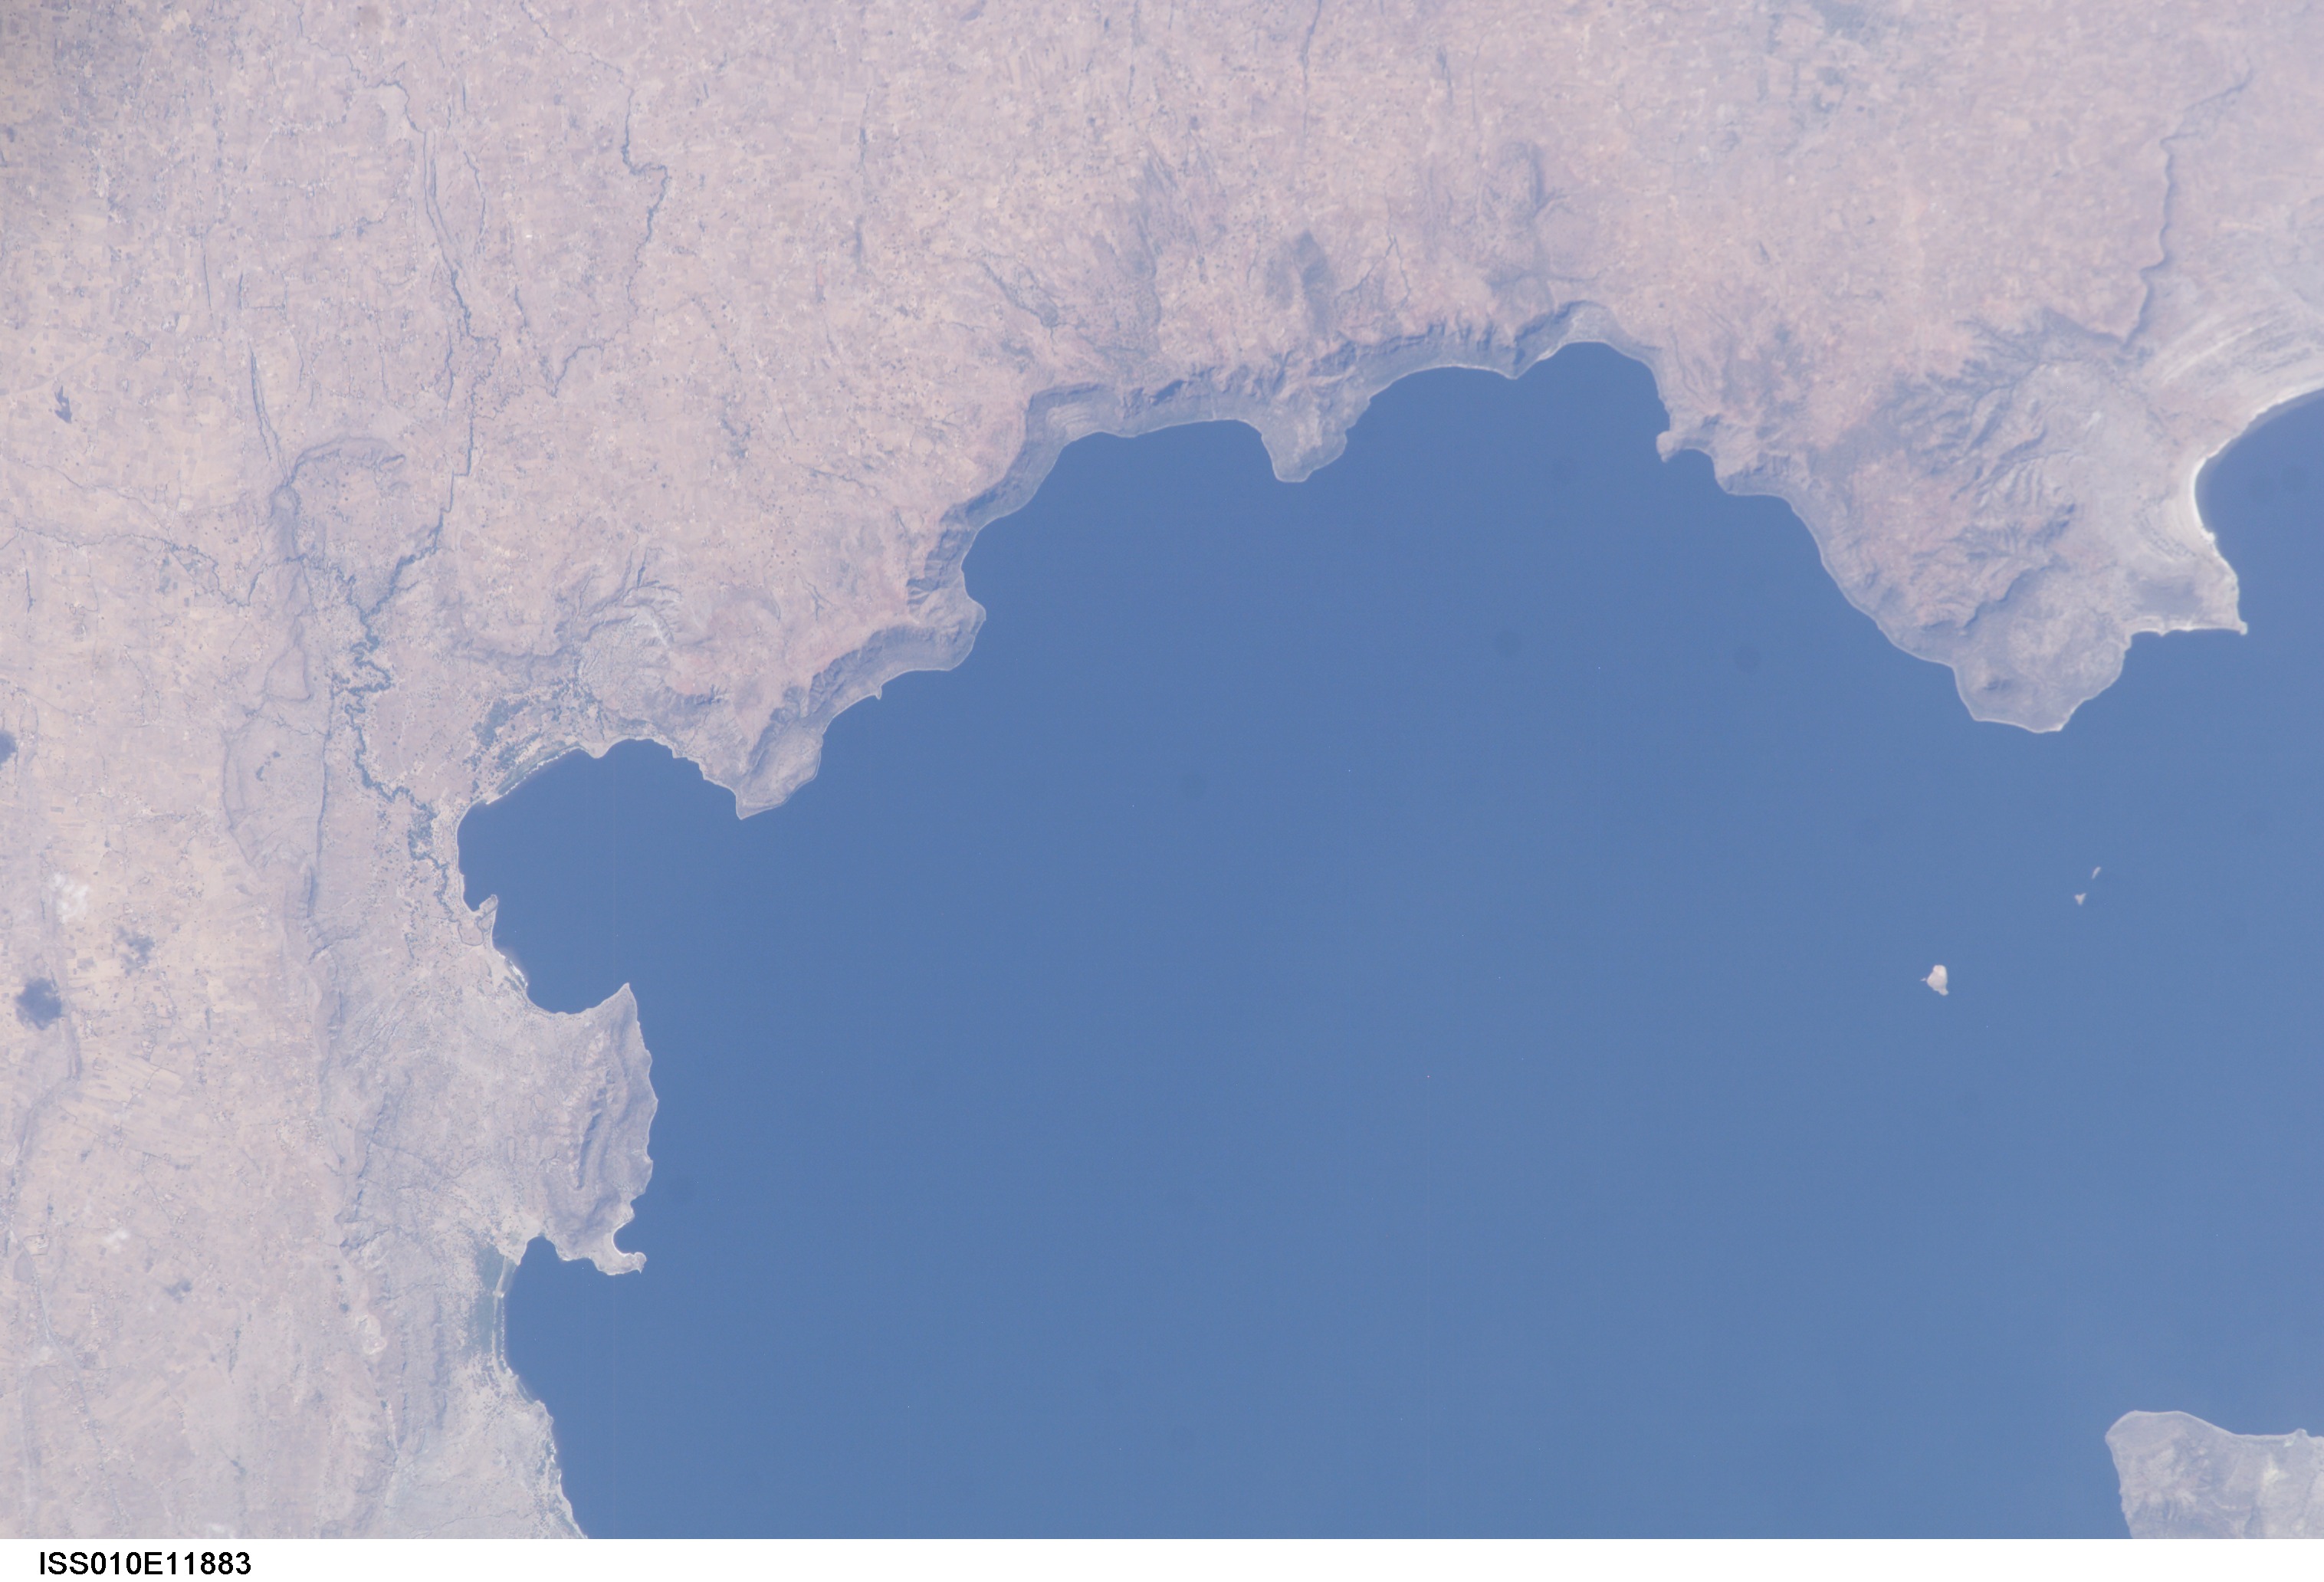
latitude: 7.4
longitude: 38.6
